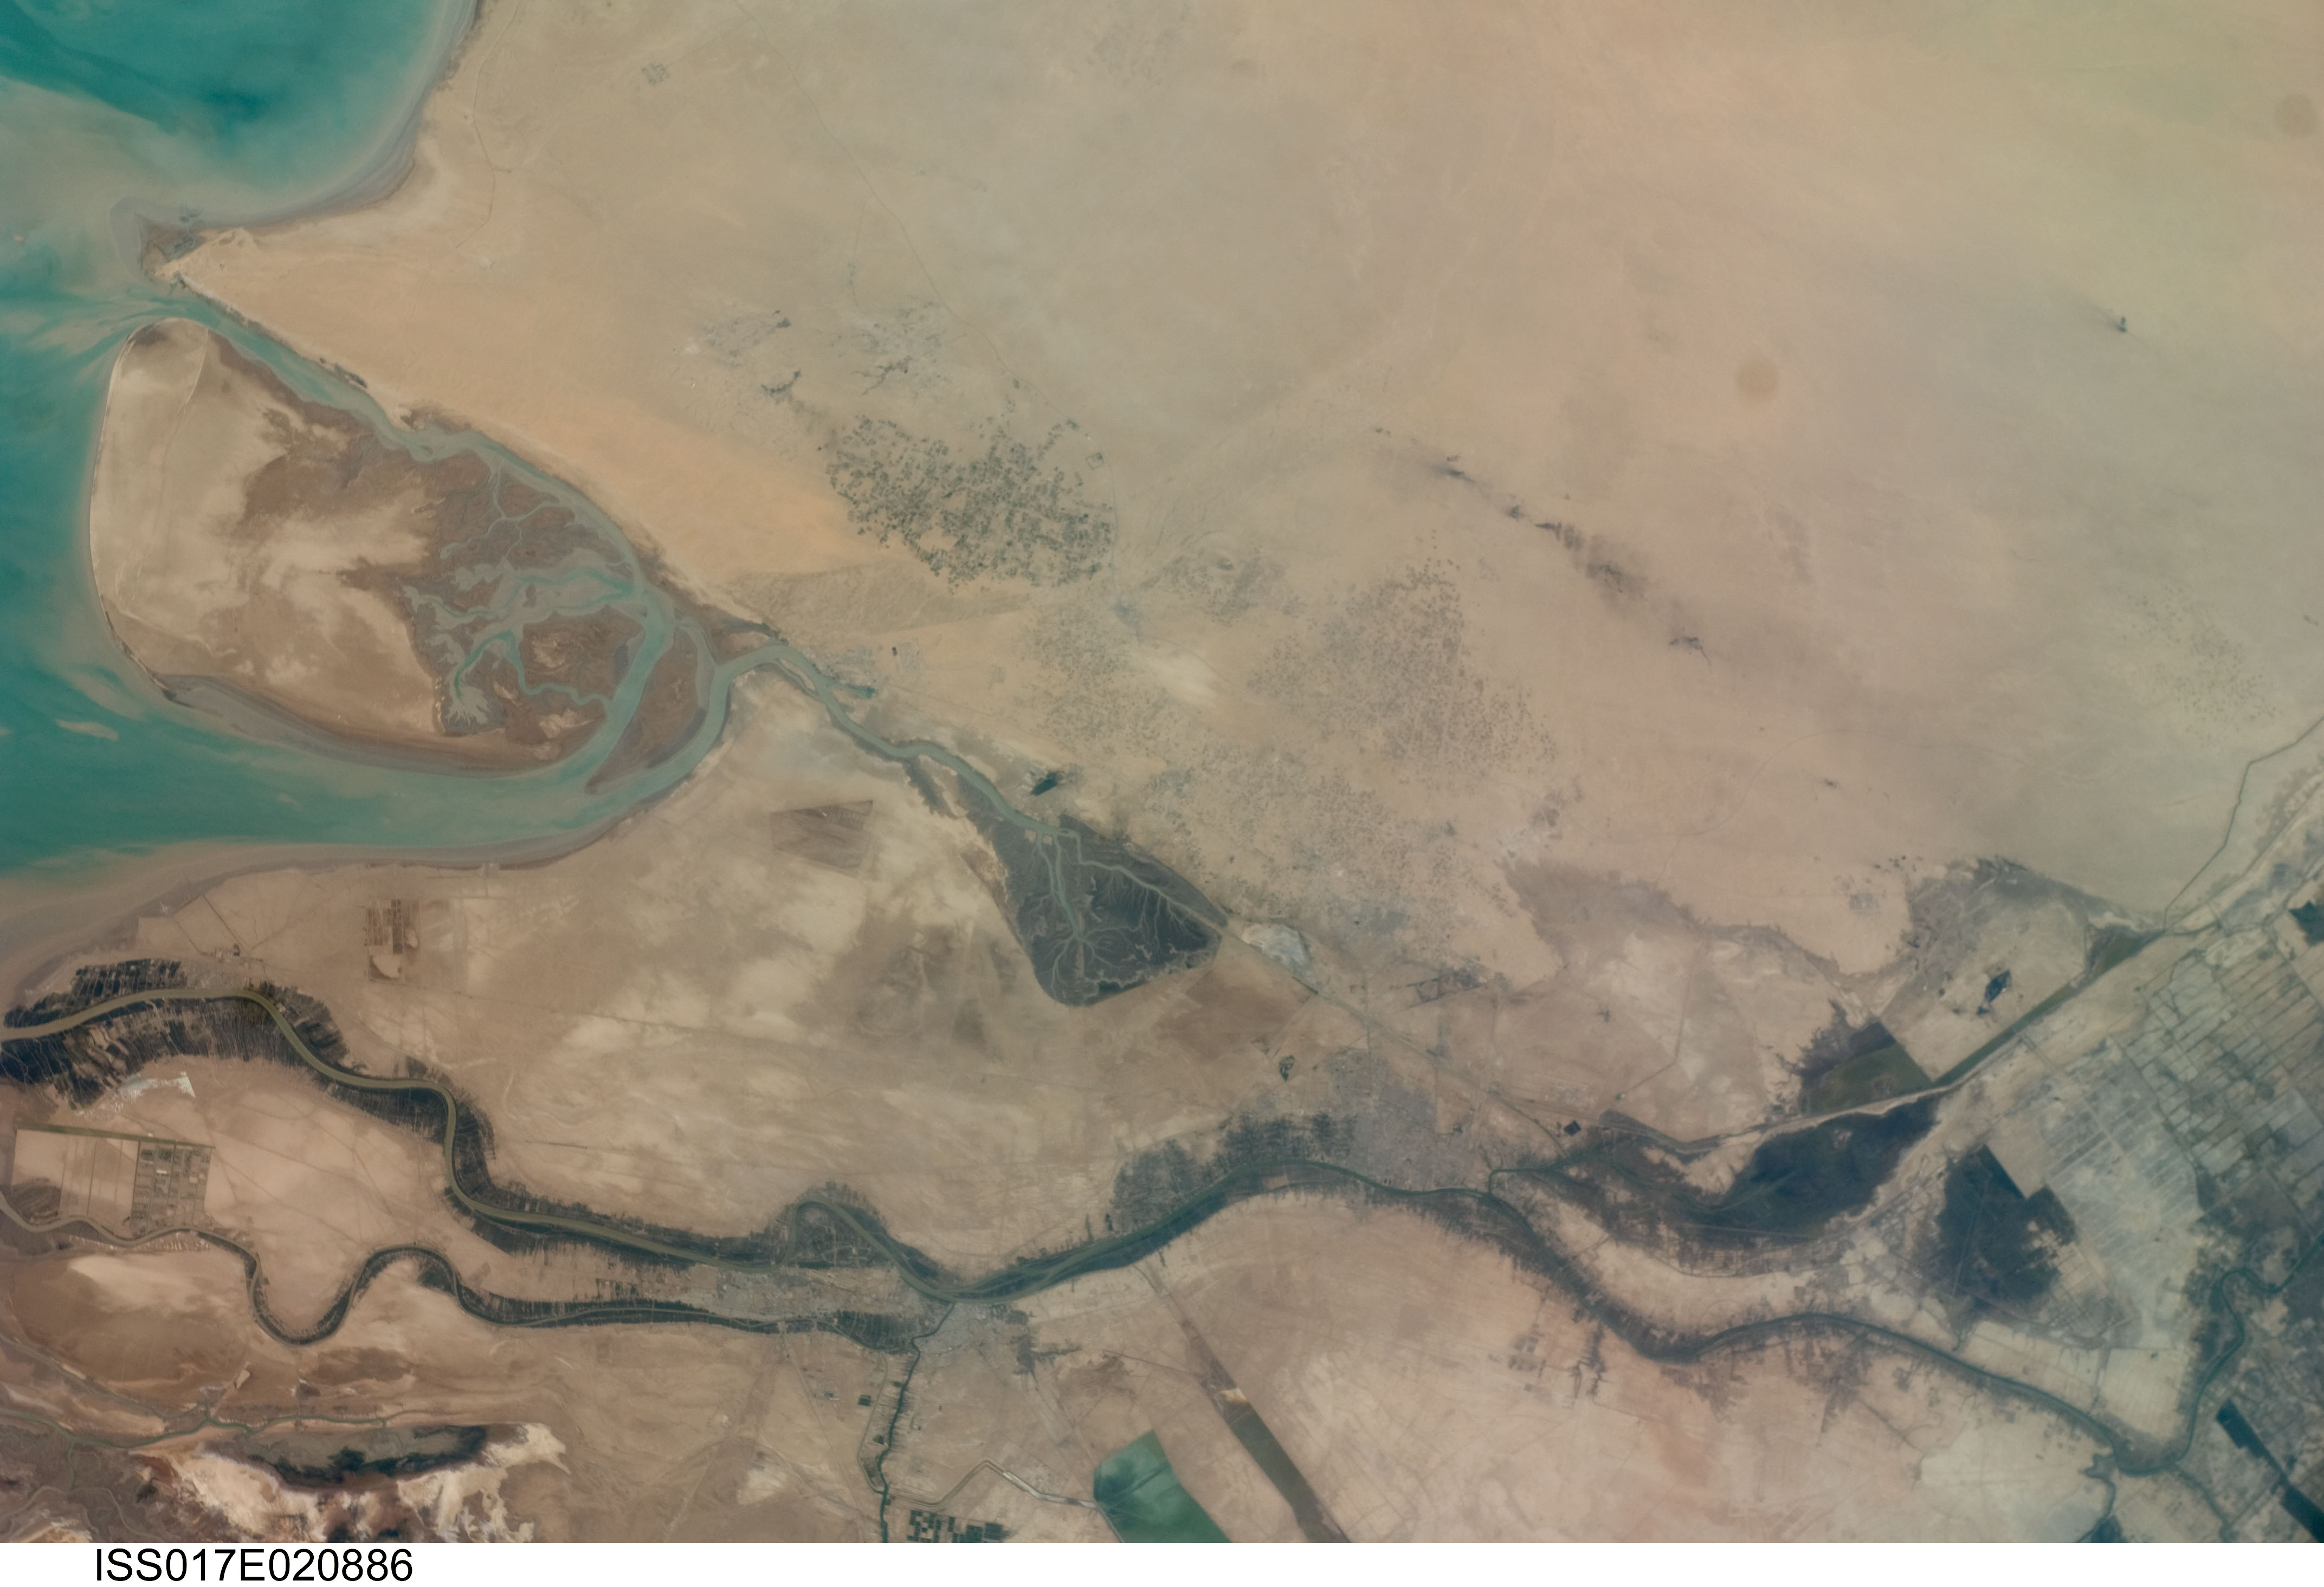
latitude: 30.2
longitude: 47.8
